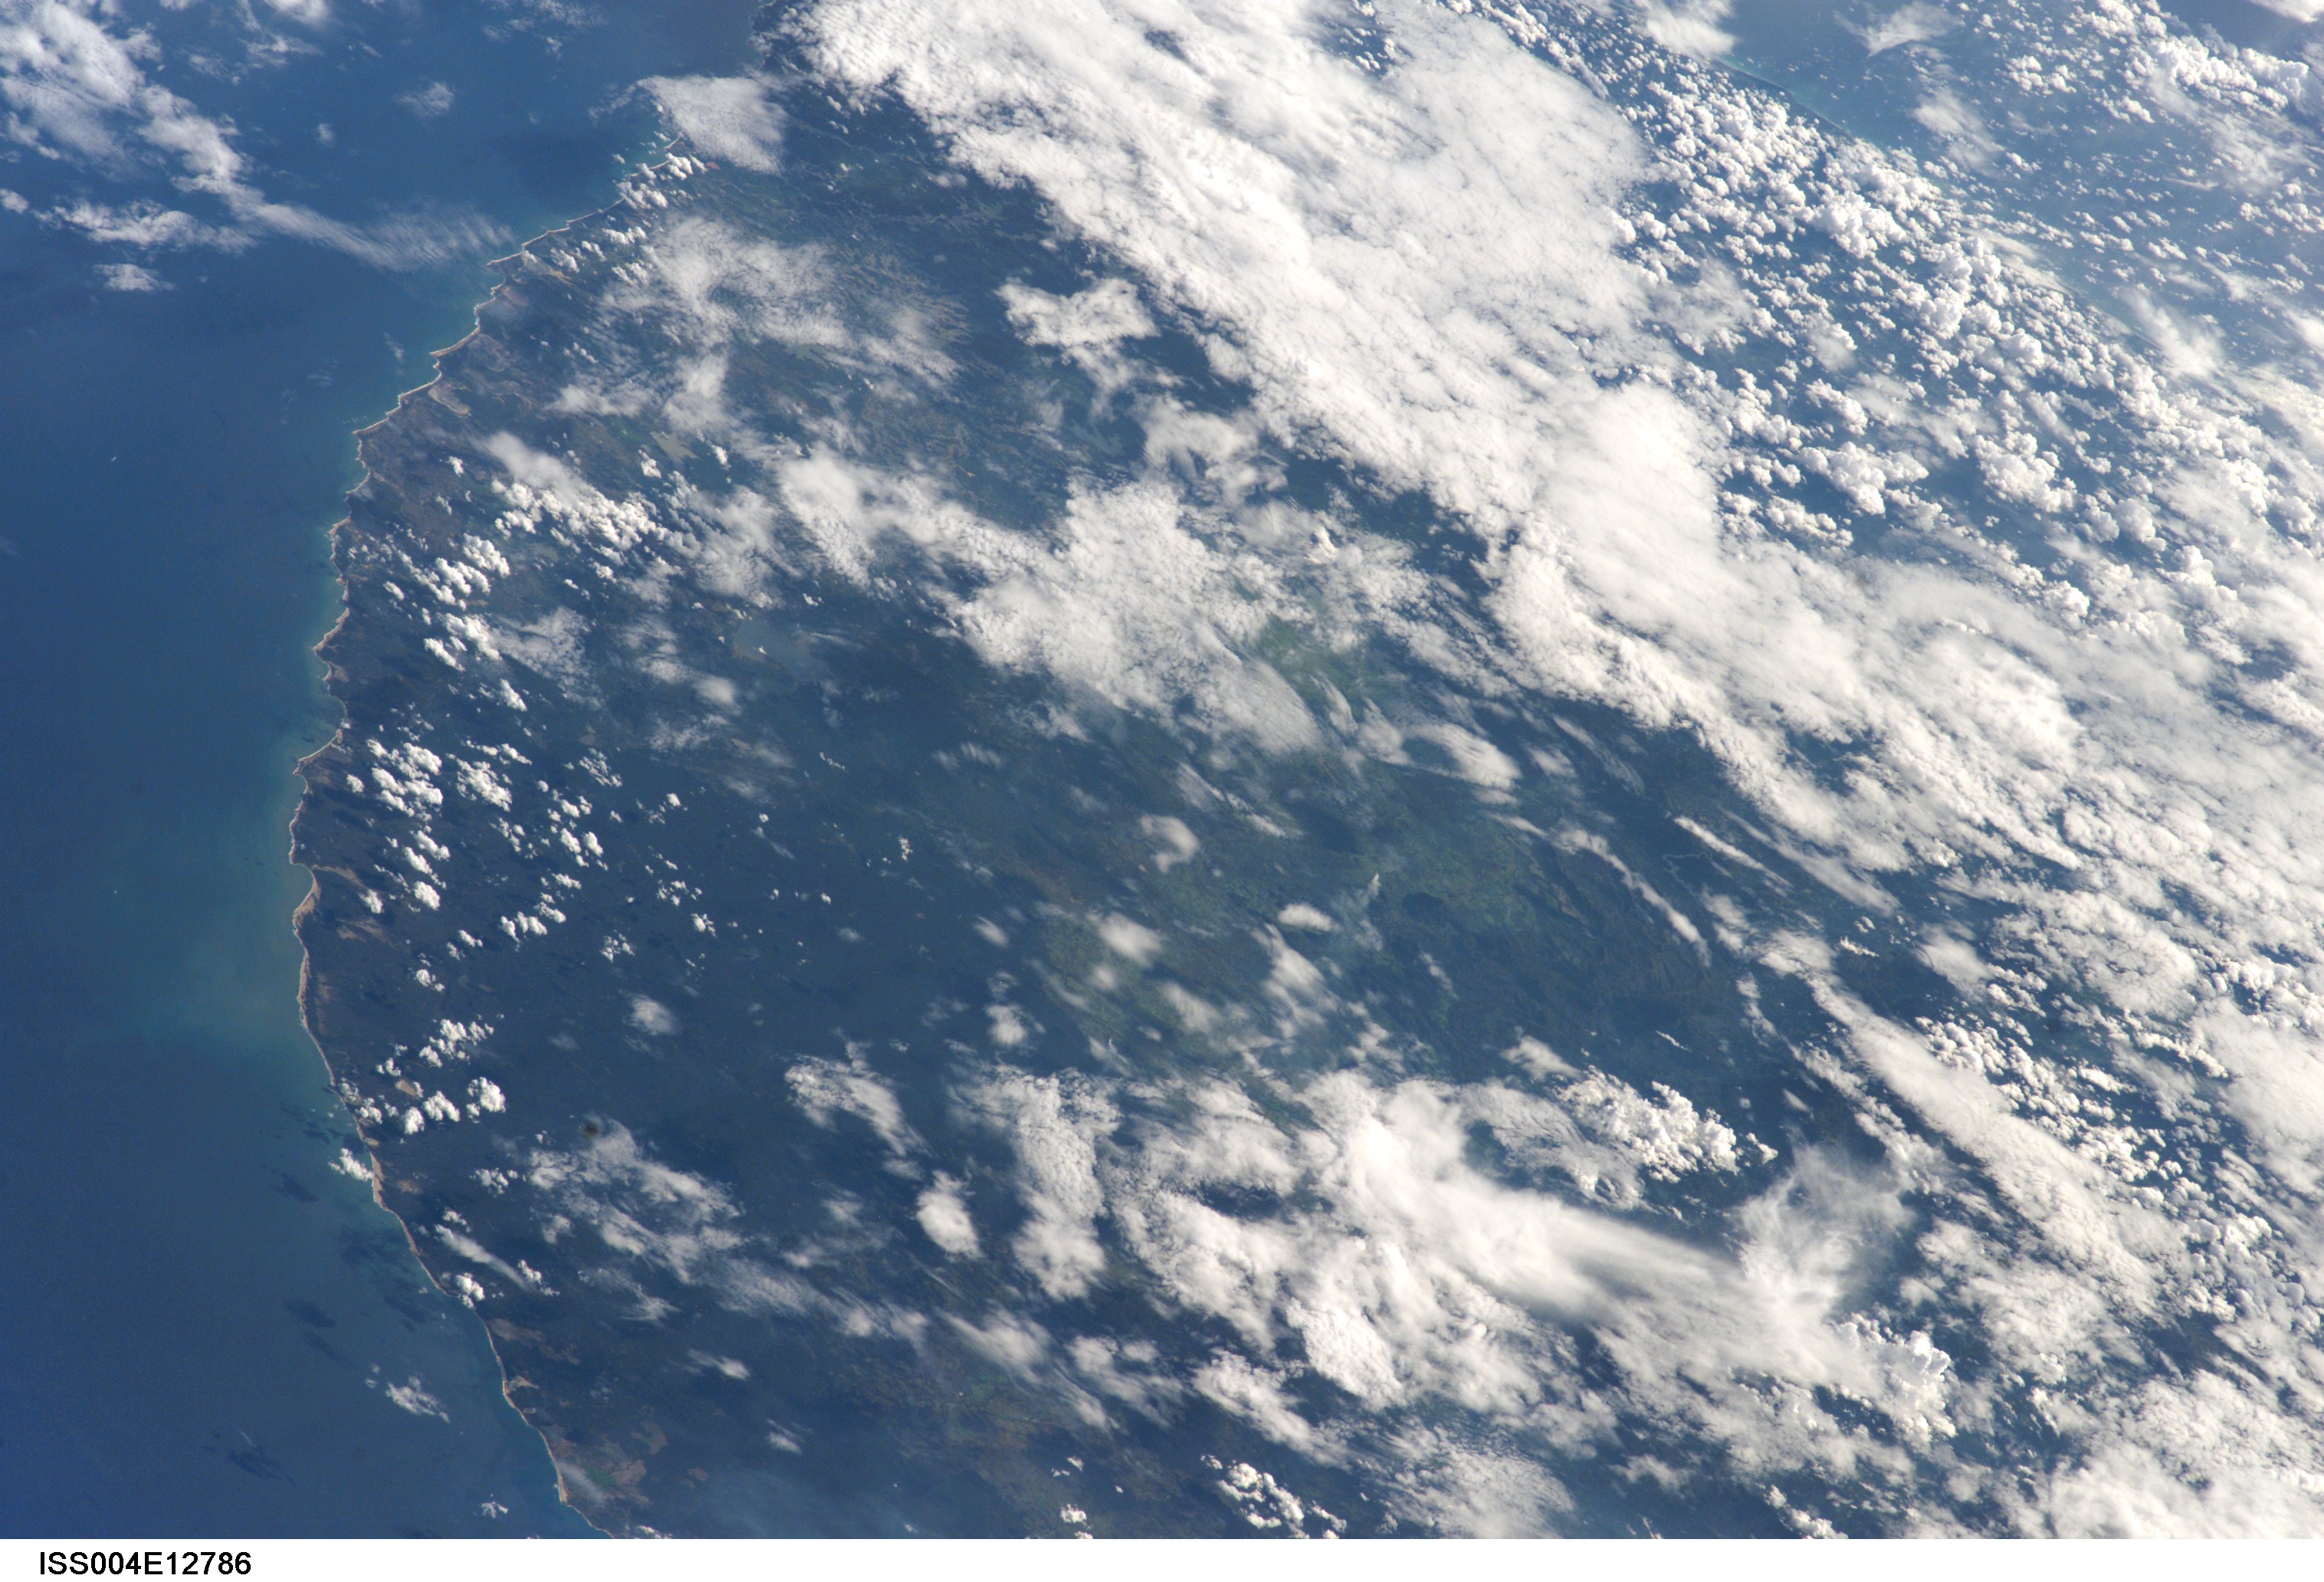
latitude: 6.5
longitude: 80.0
